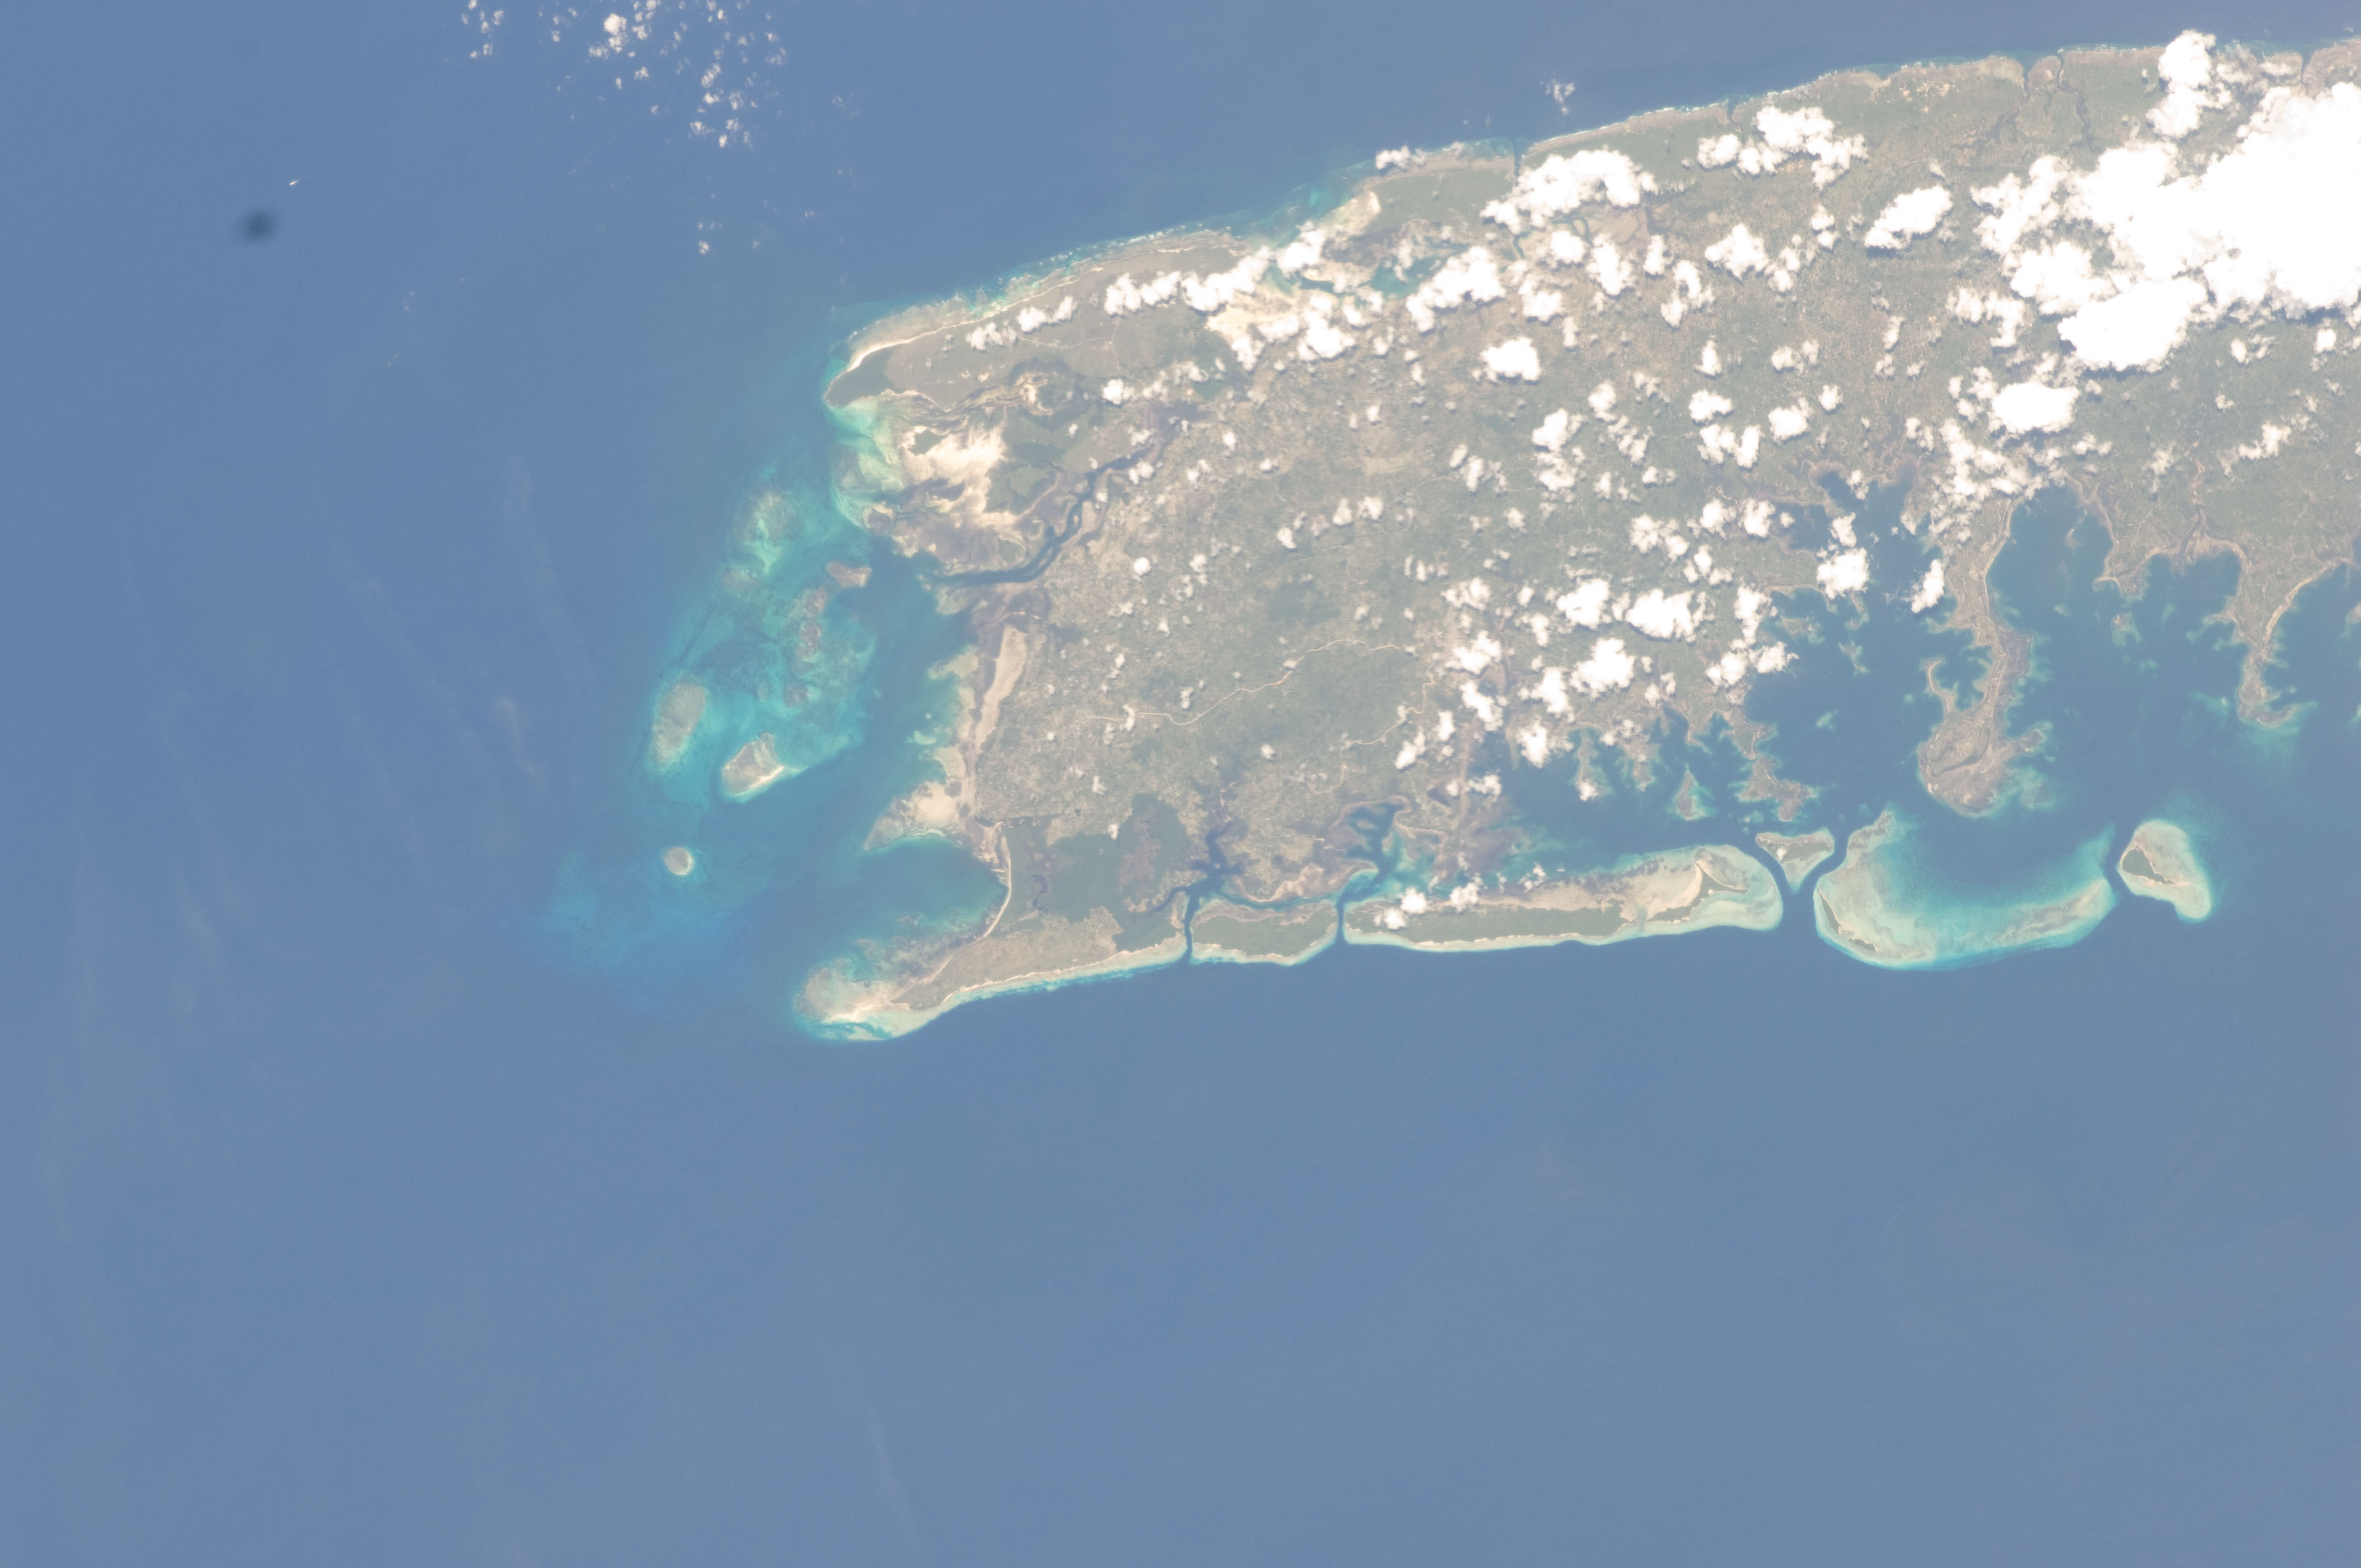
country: TANZANIA
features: INDIAN O., PEMBA CHAN., N. PEMBA ISLAND, REEFS, SHOALS
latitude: -5.0
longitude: 39.7
